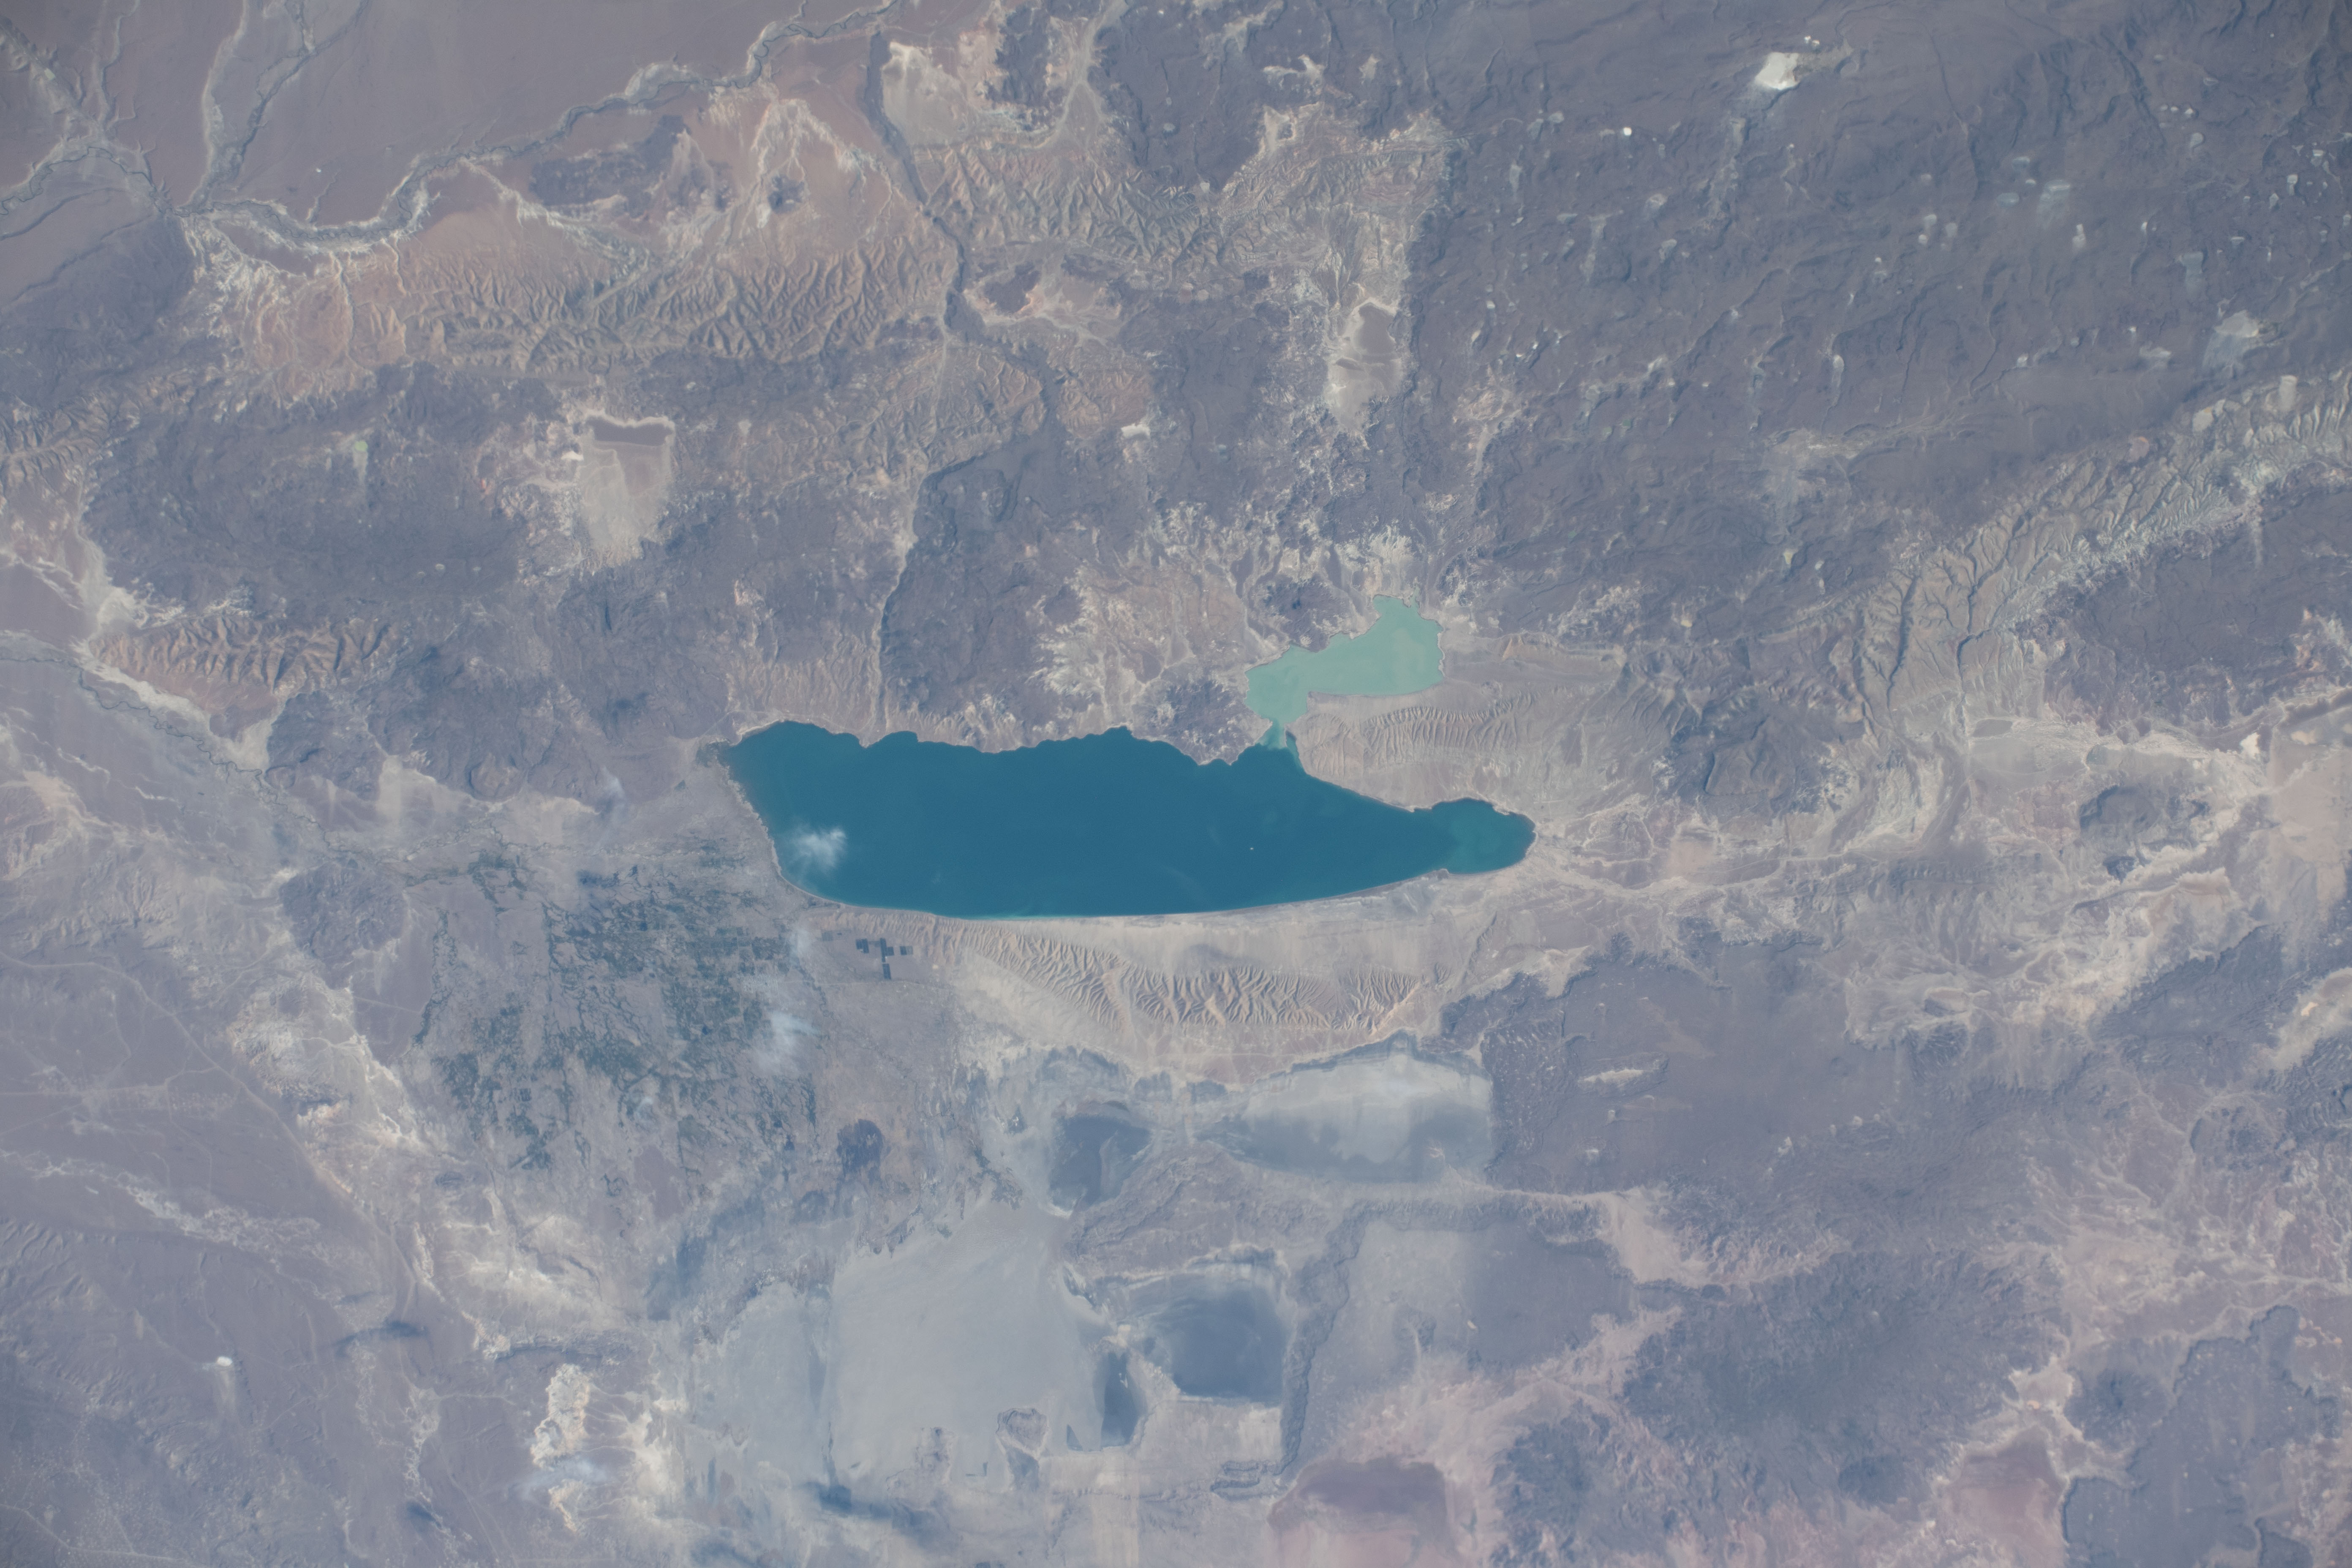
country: ARGENTINA
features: LAKE MUSTERS, LAKE COLHUE HUAPI
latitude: -45.4
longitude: -69.2
